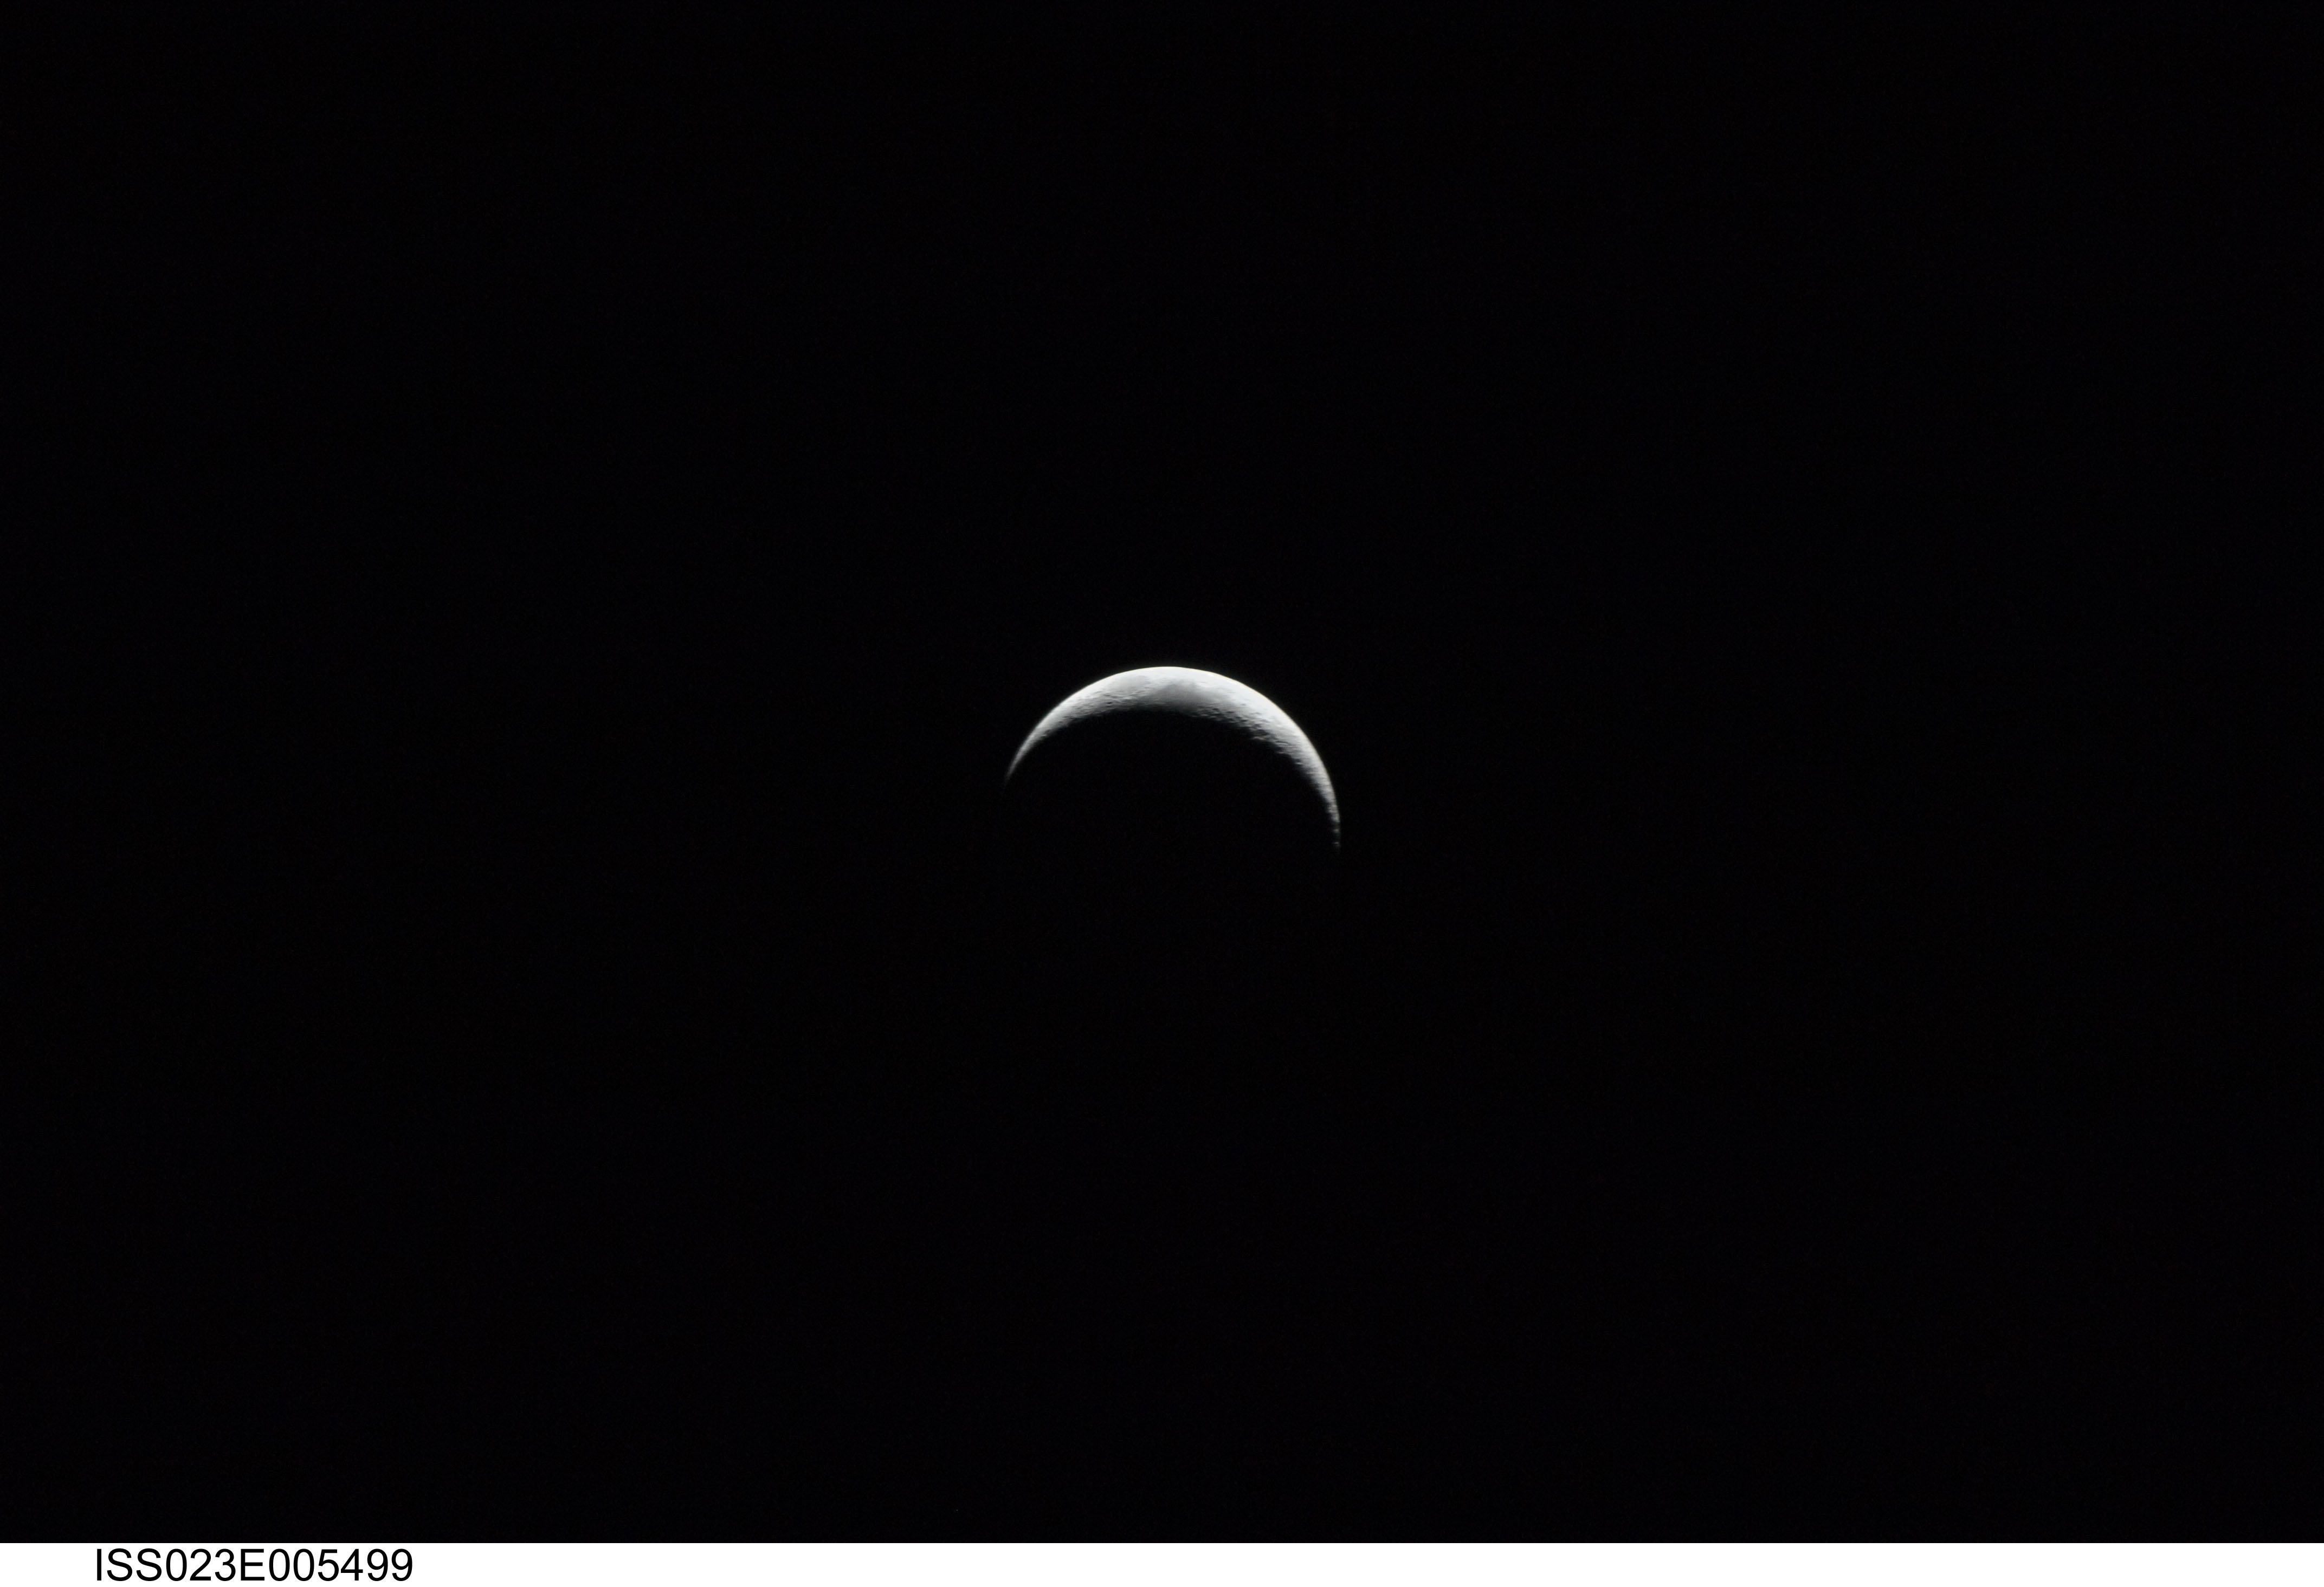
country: ASIA
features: PAN-WAXING CRESCENT MOONSET
